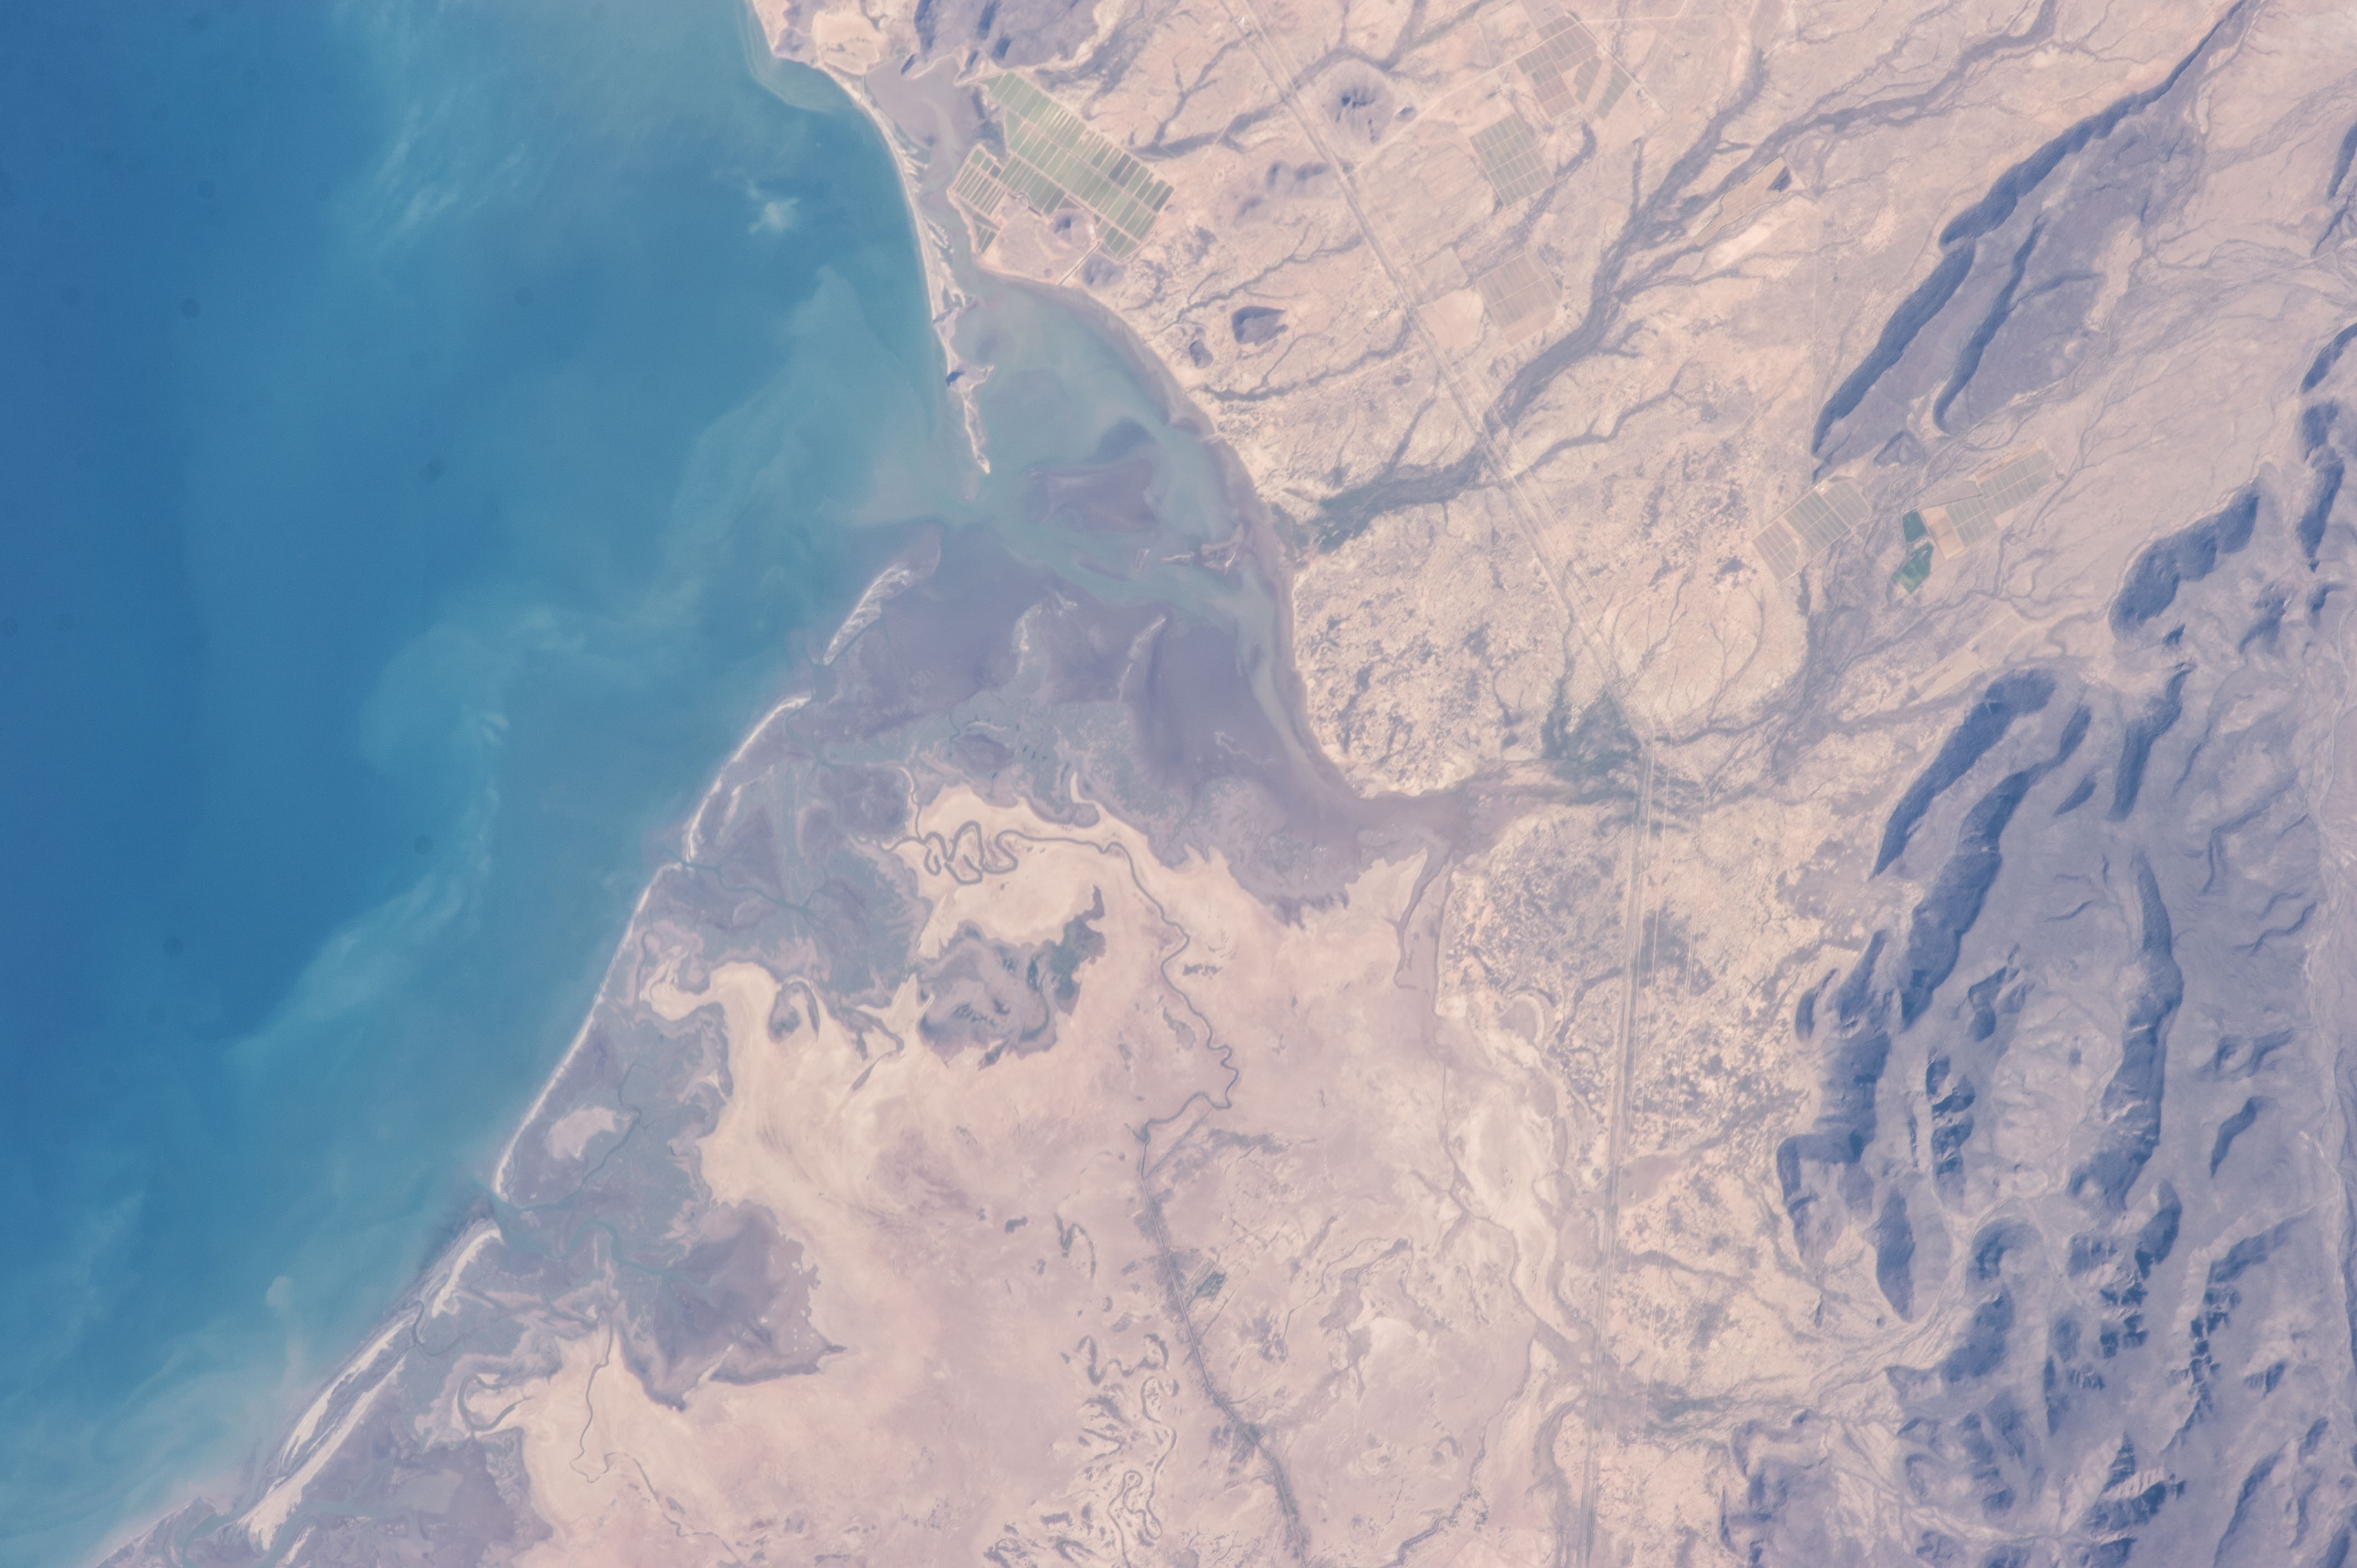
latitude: 27.8
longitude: -110.6
